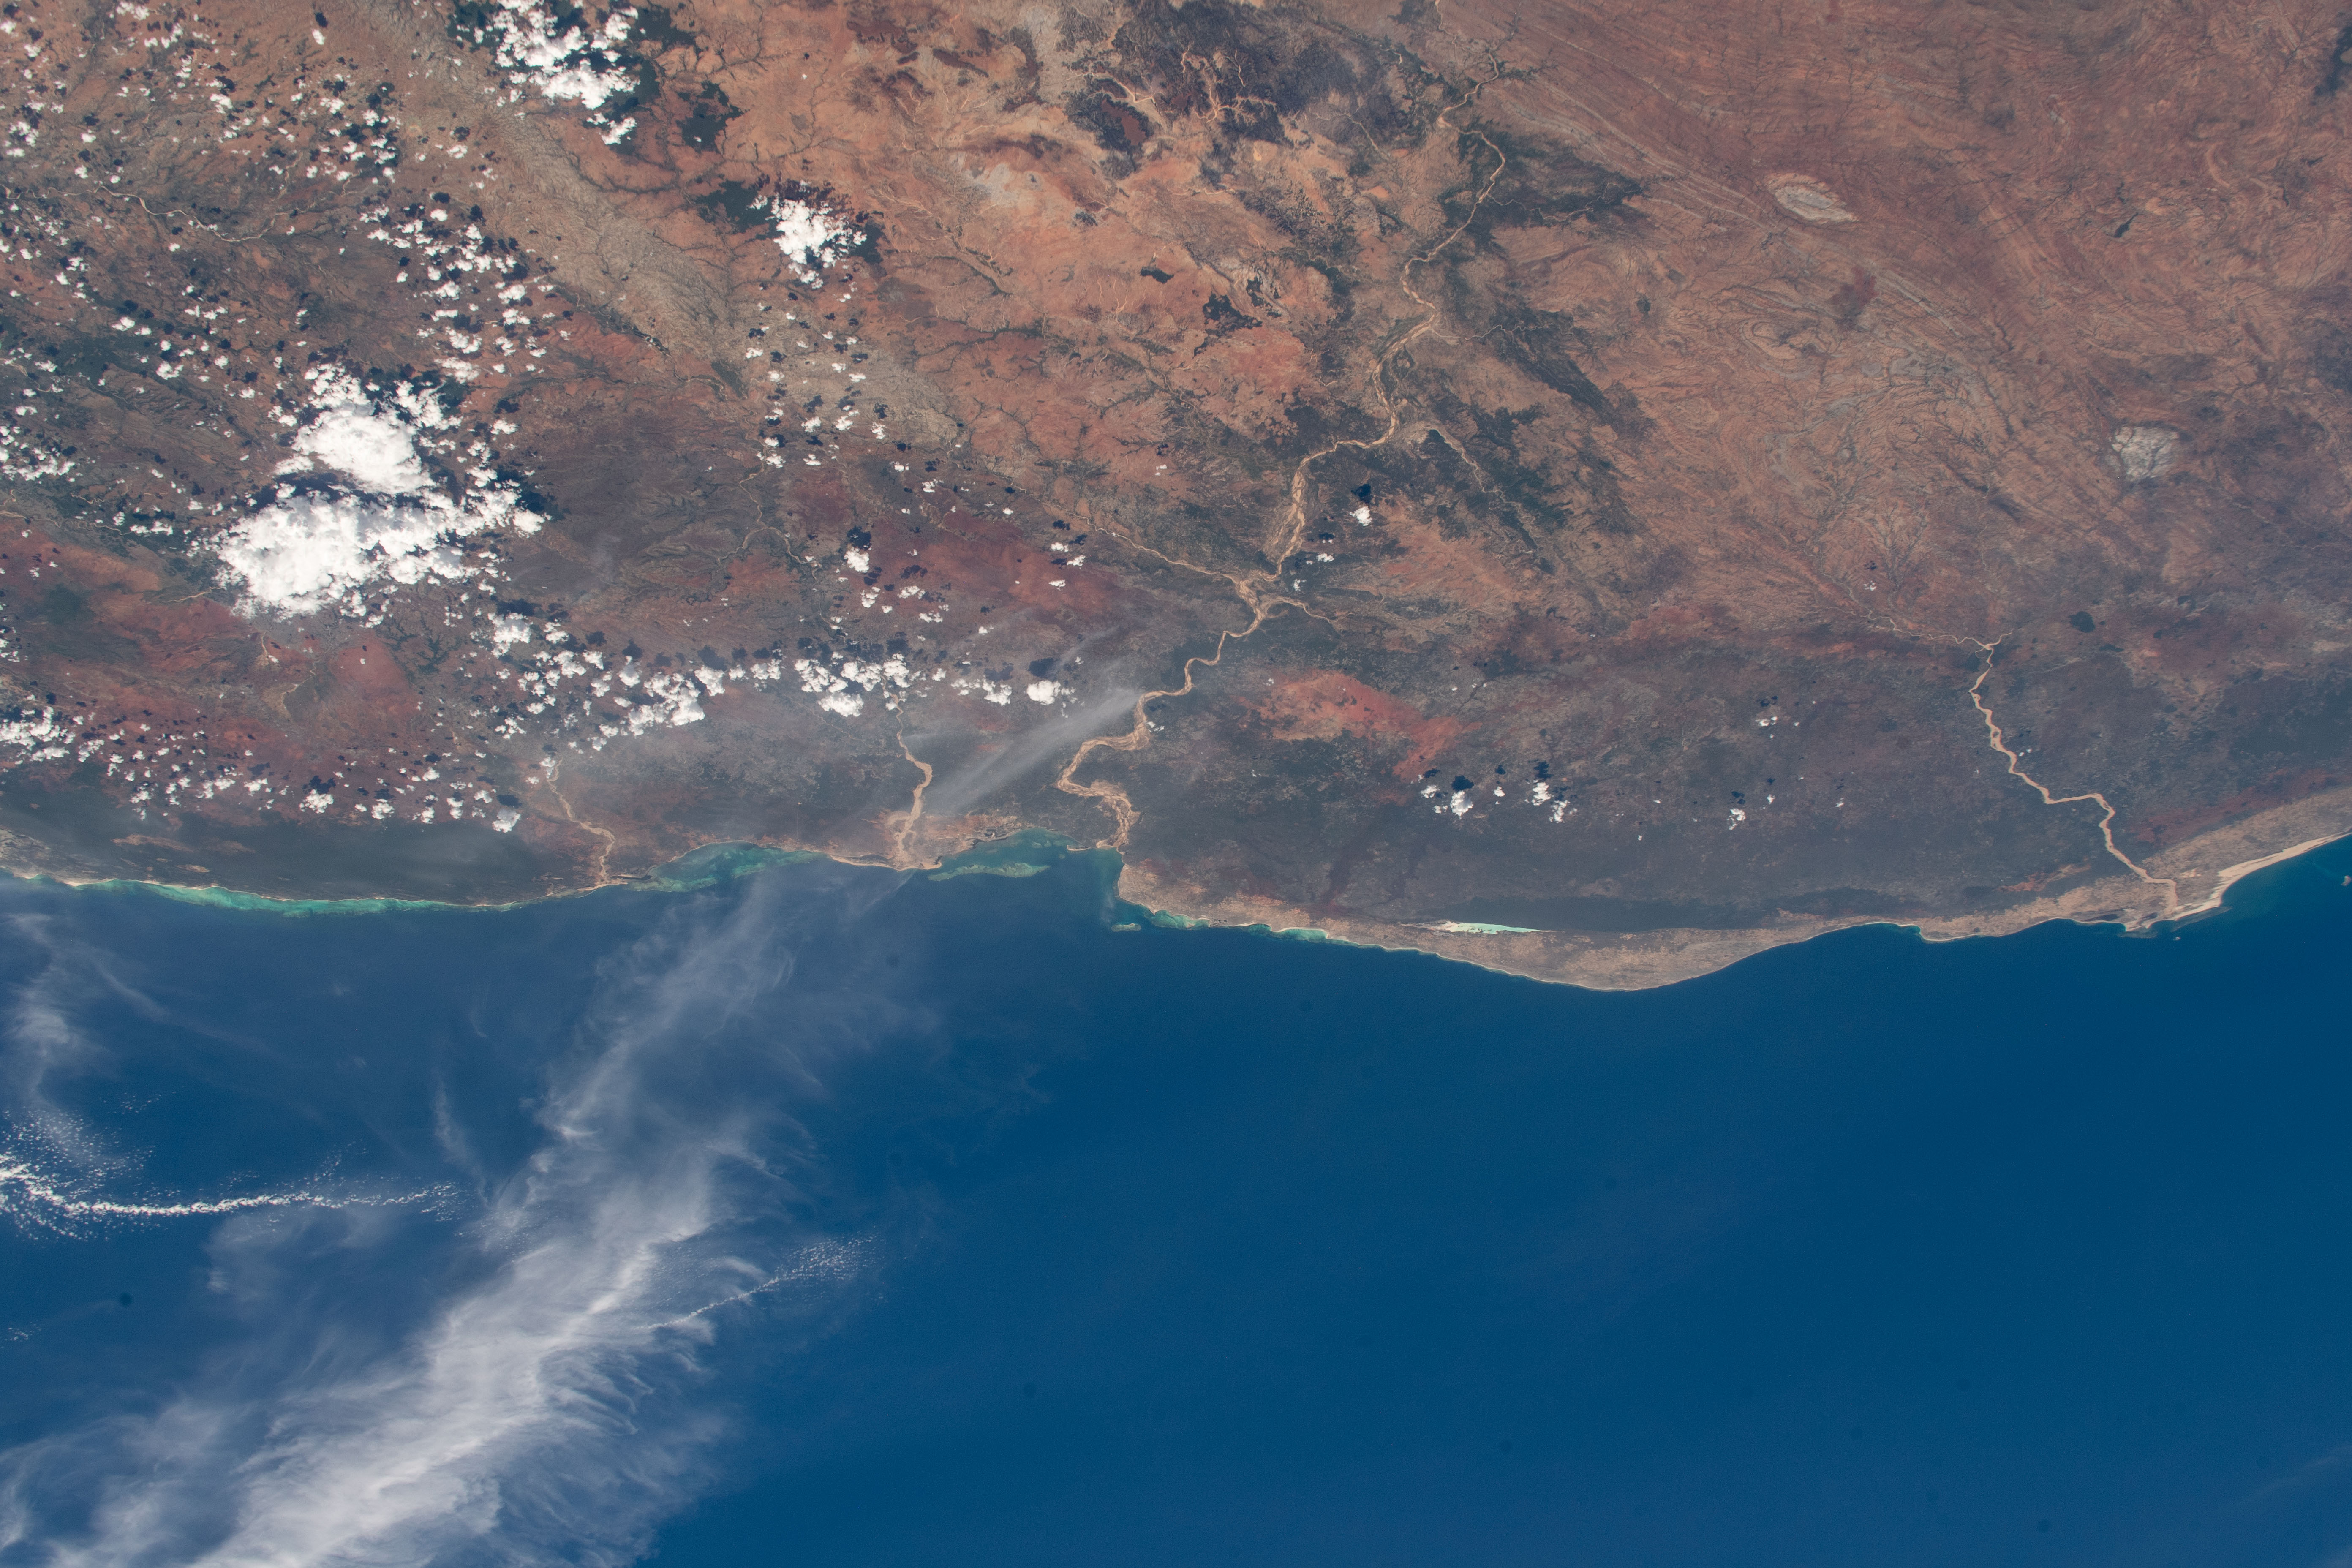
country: MADAGASCAR
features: MADAGASCAR, TOLIARA, TSIMANAMPETSOTSA NATURE RESERVE
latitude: -23.5
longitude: 44.0
